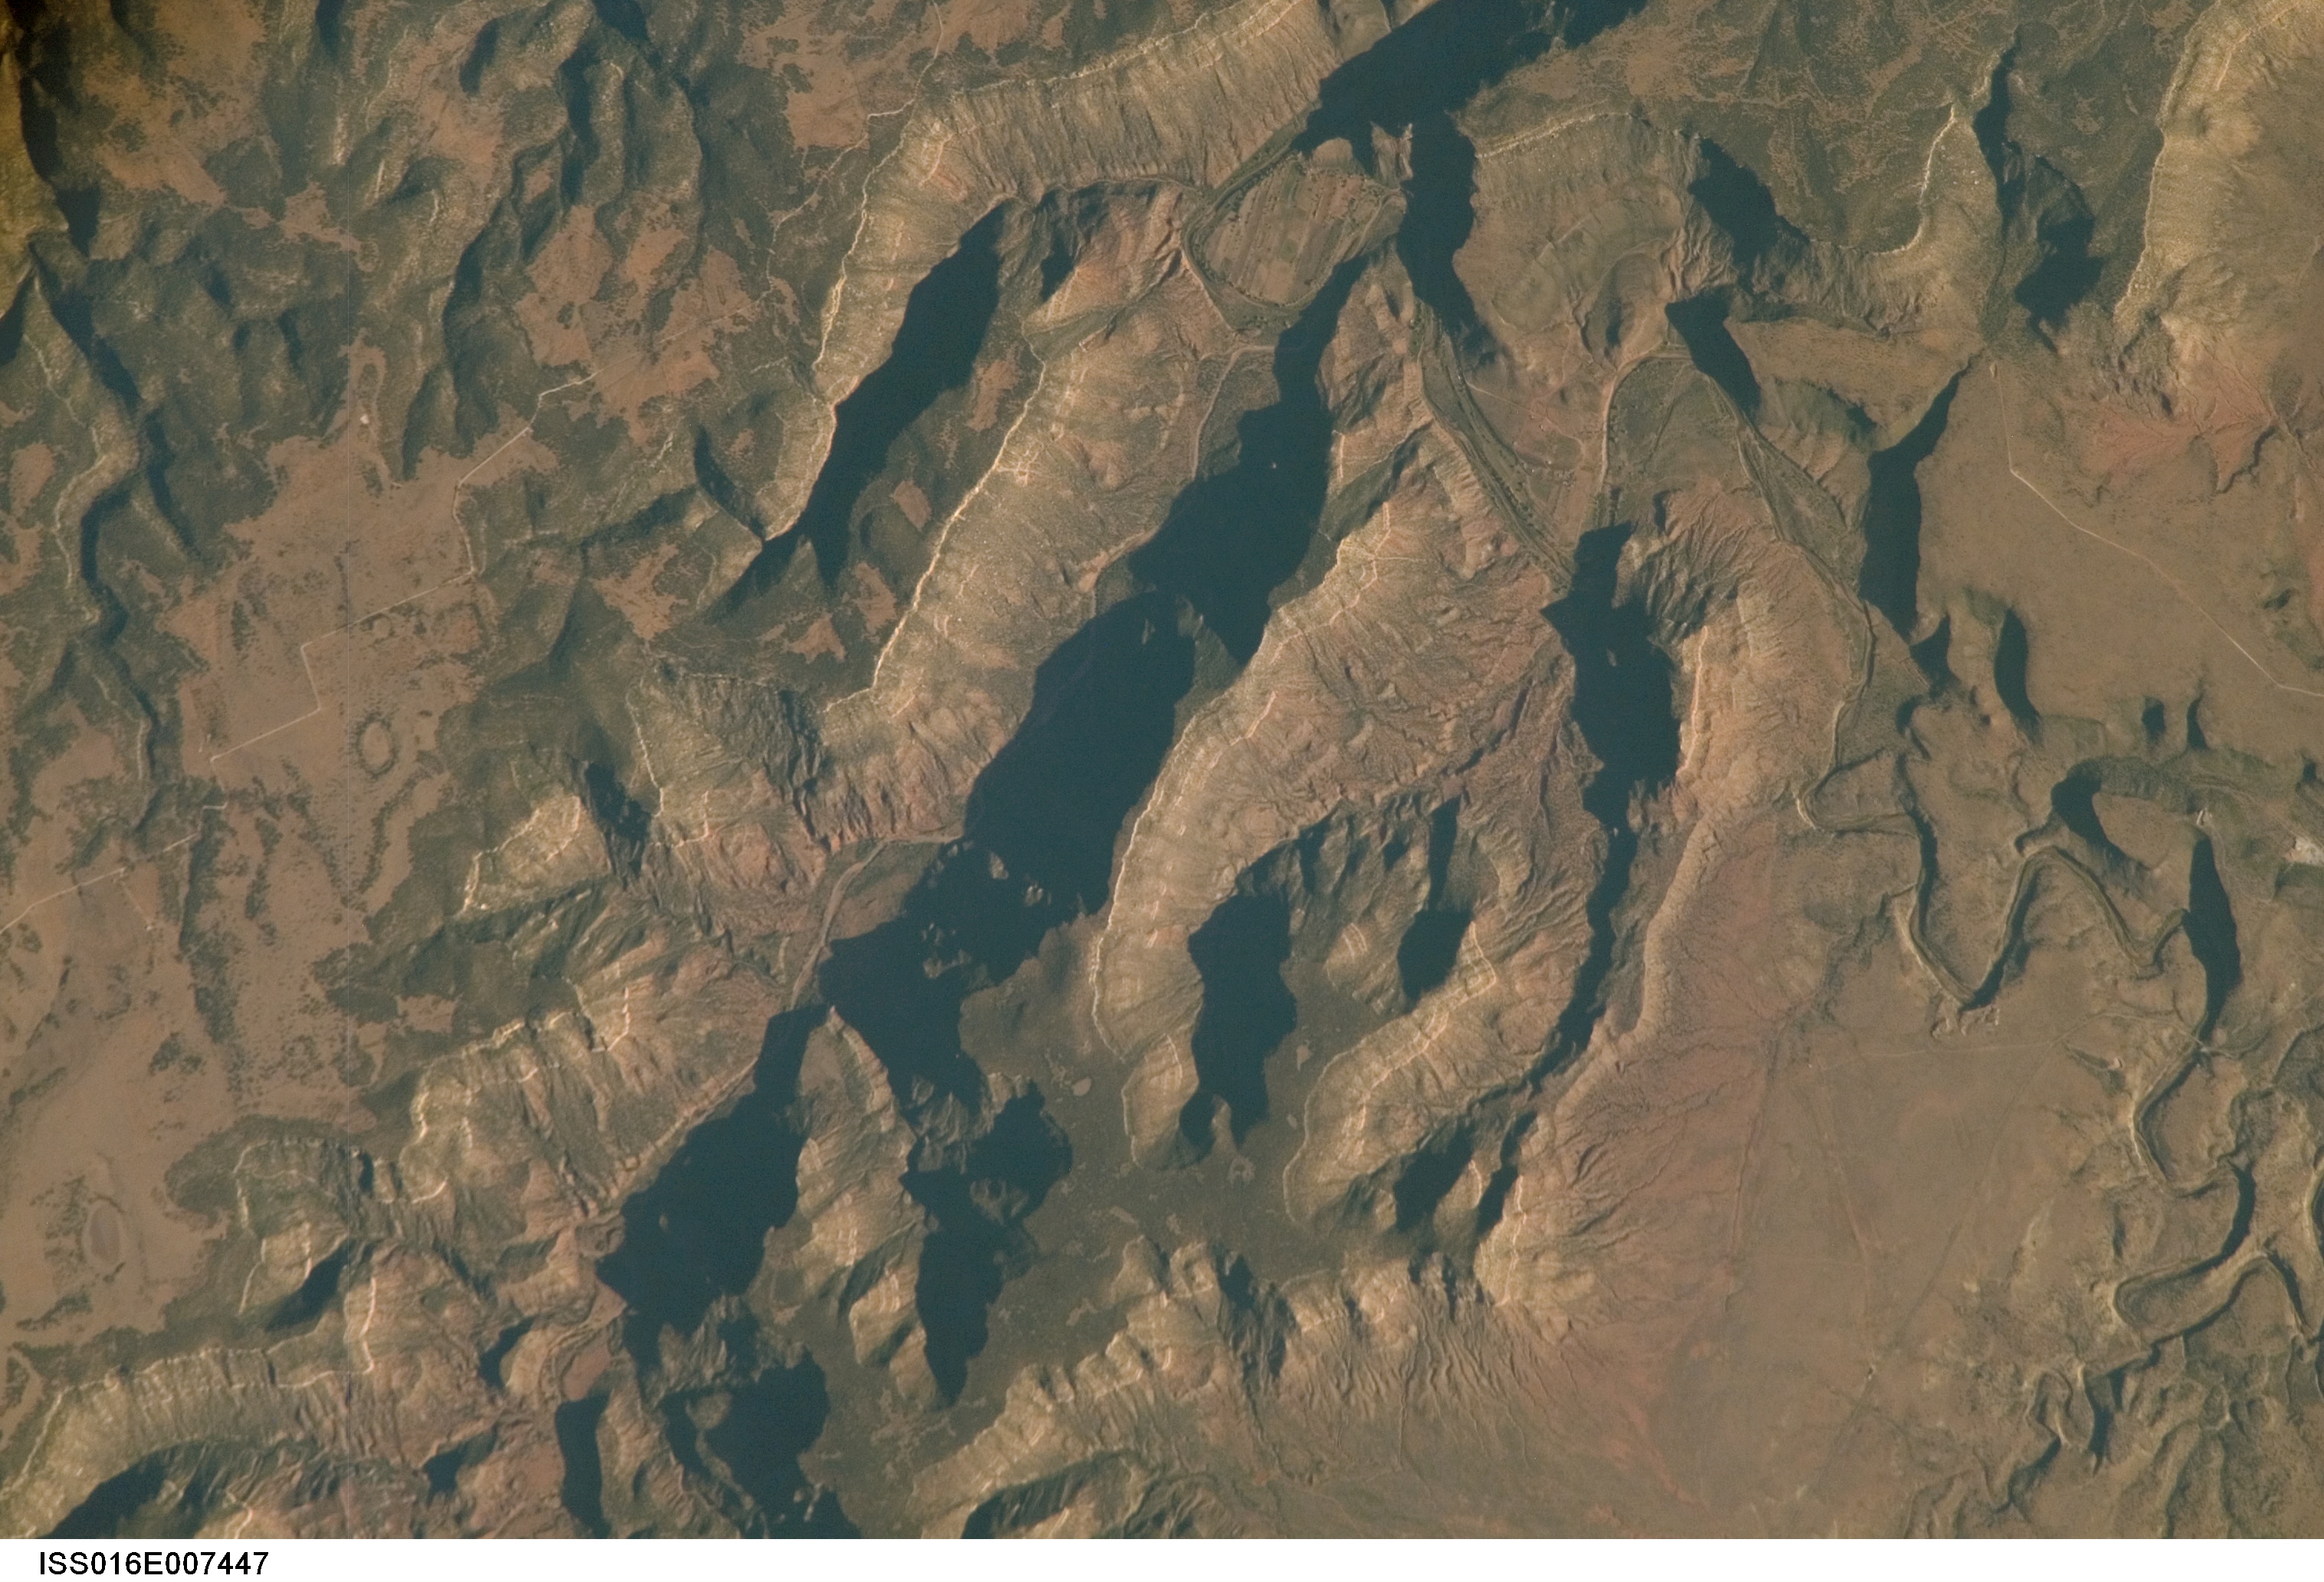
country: USA-NEW MEXICO
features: SABRINOSO, CANADIAN R., CANYONS
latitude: 35.7
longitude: -104.4
